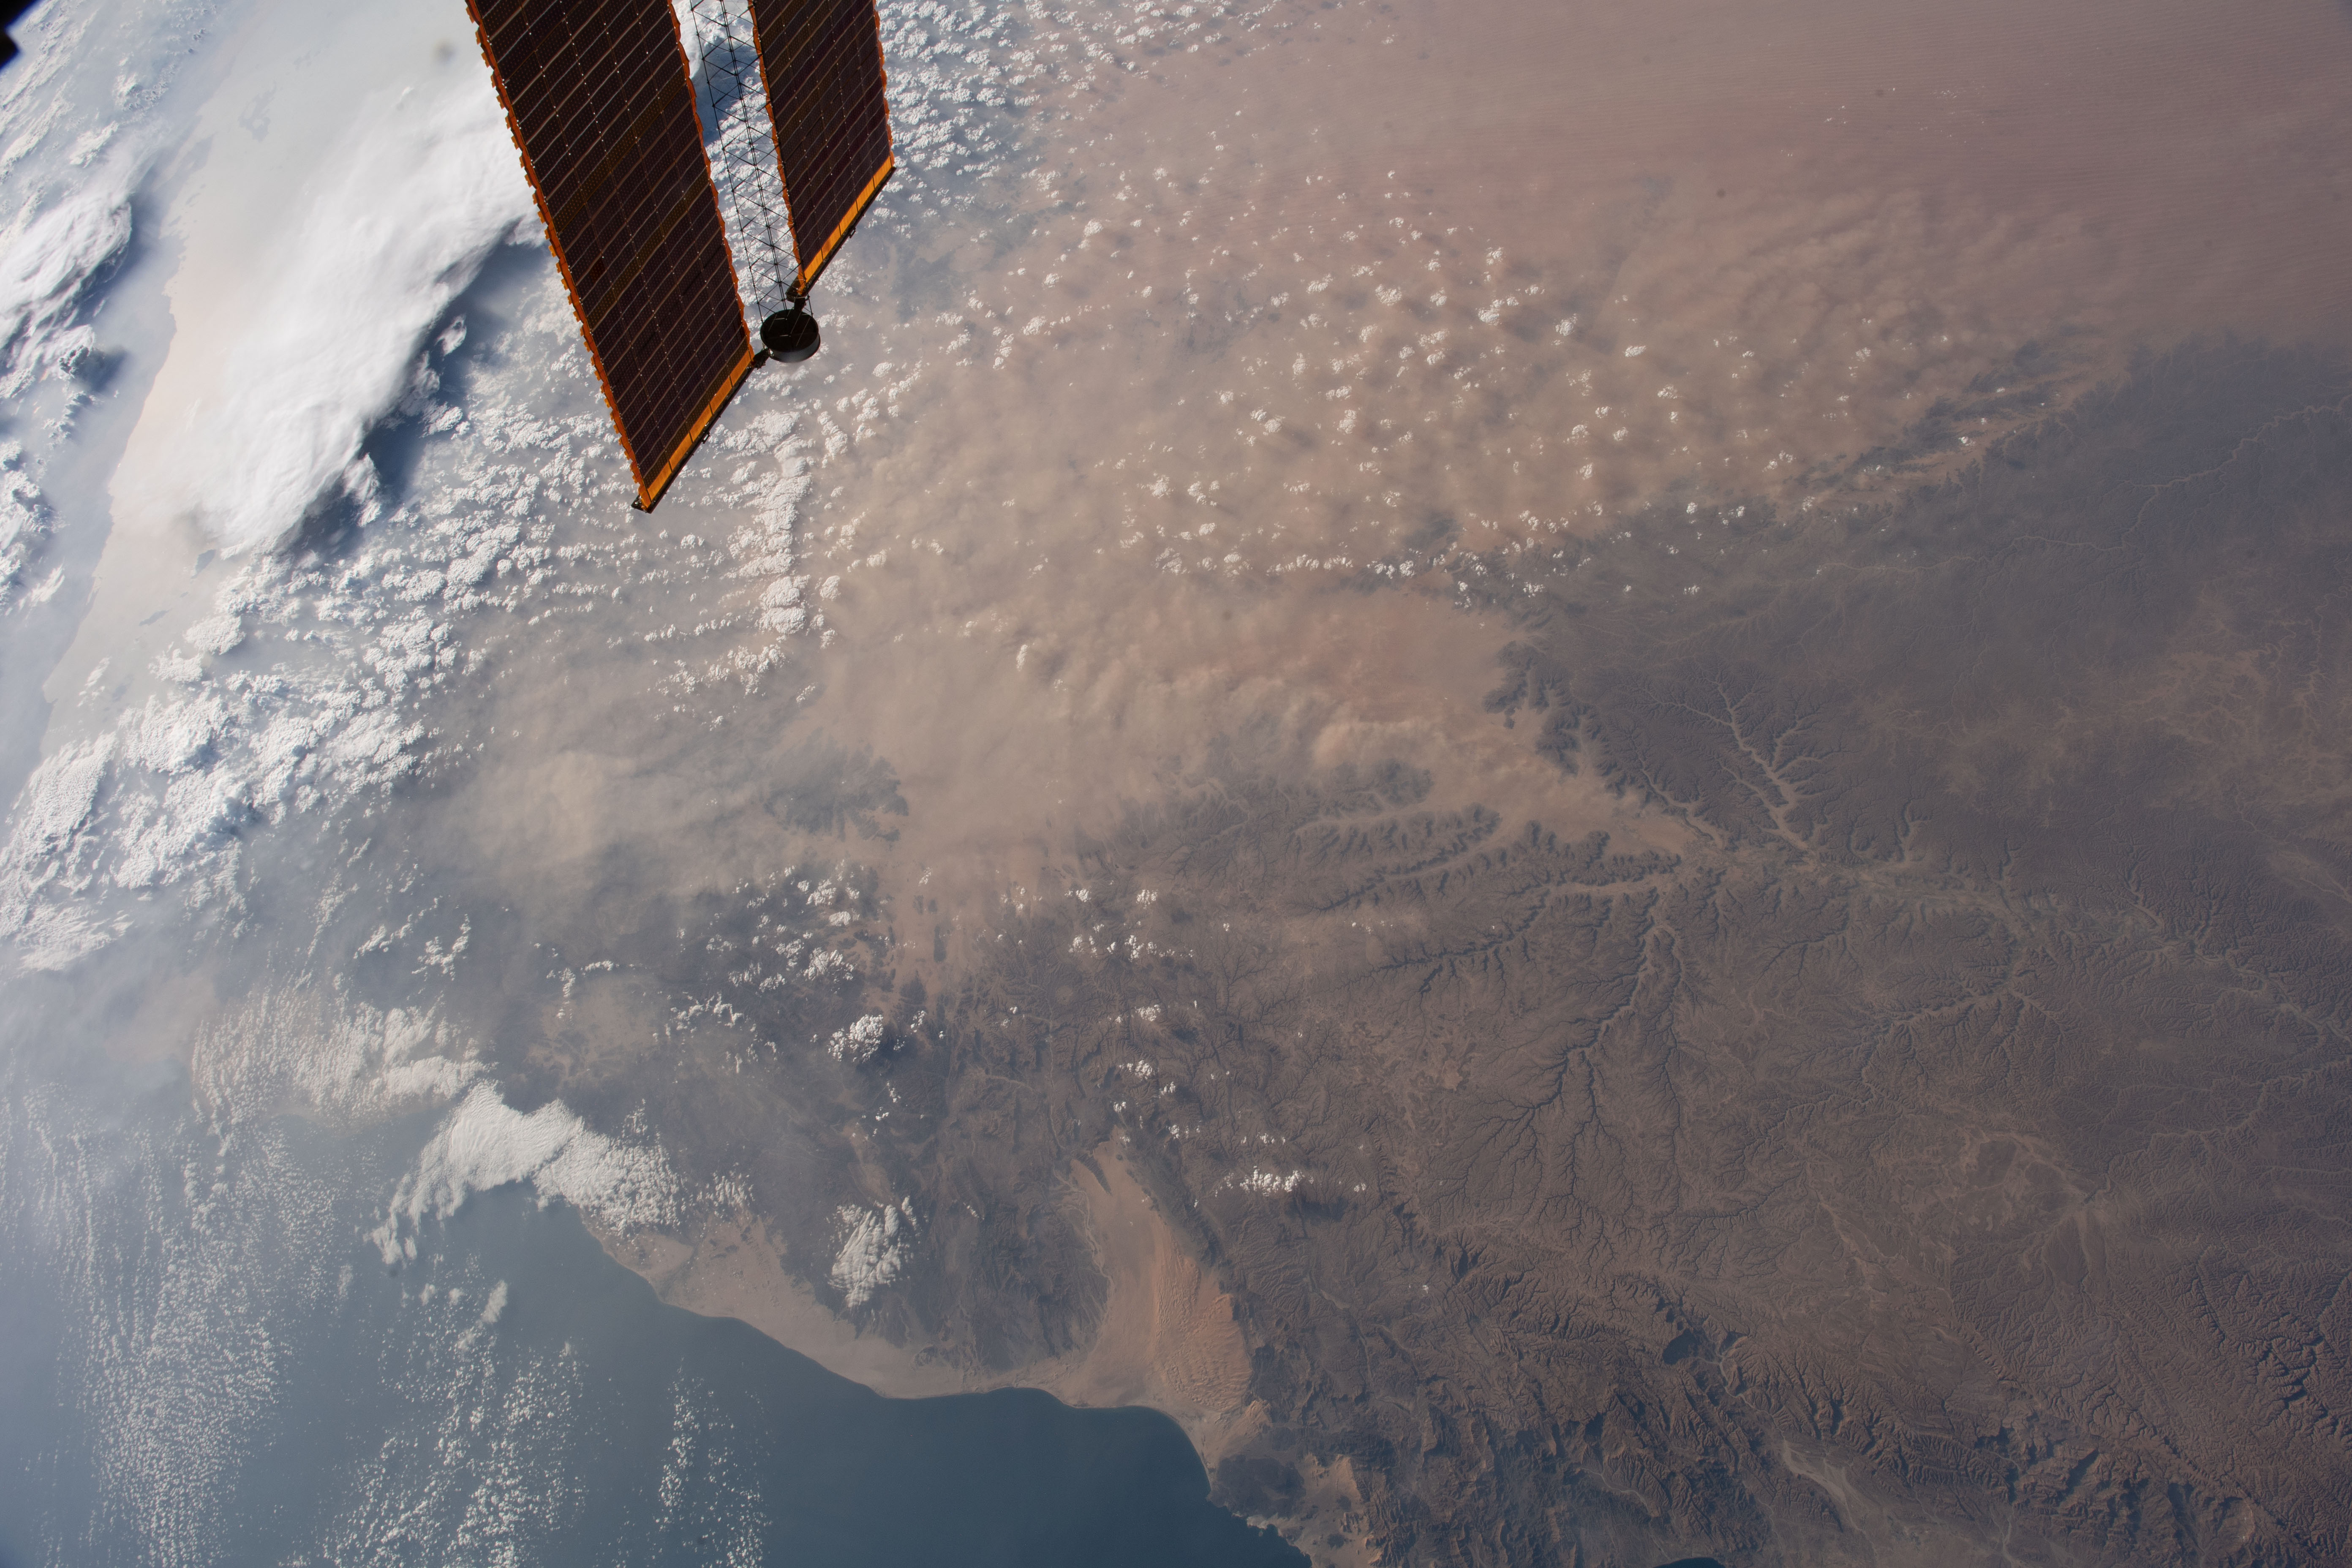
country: YEMEN
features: SHABWAH, HADRAMAUT, ABYAN, AL MUKALLA
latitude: 15.2
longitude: 47.1
